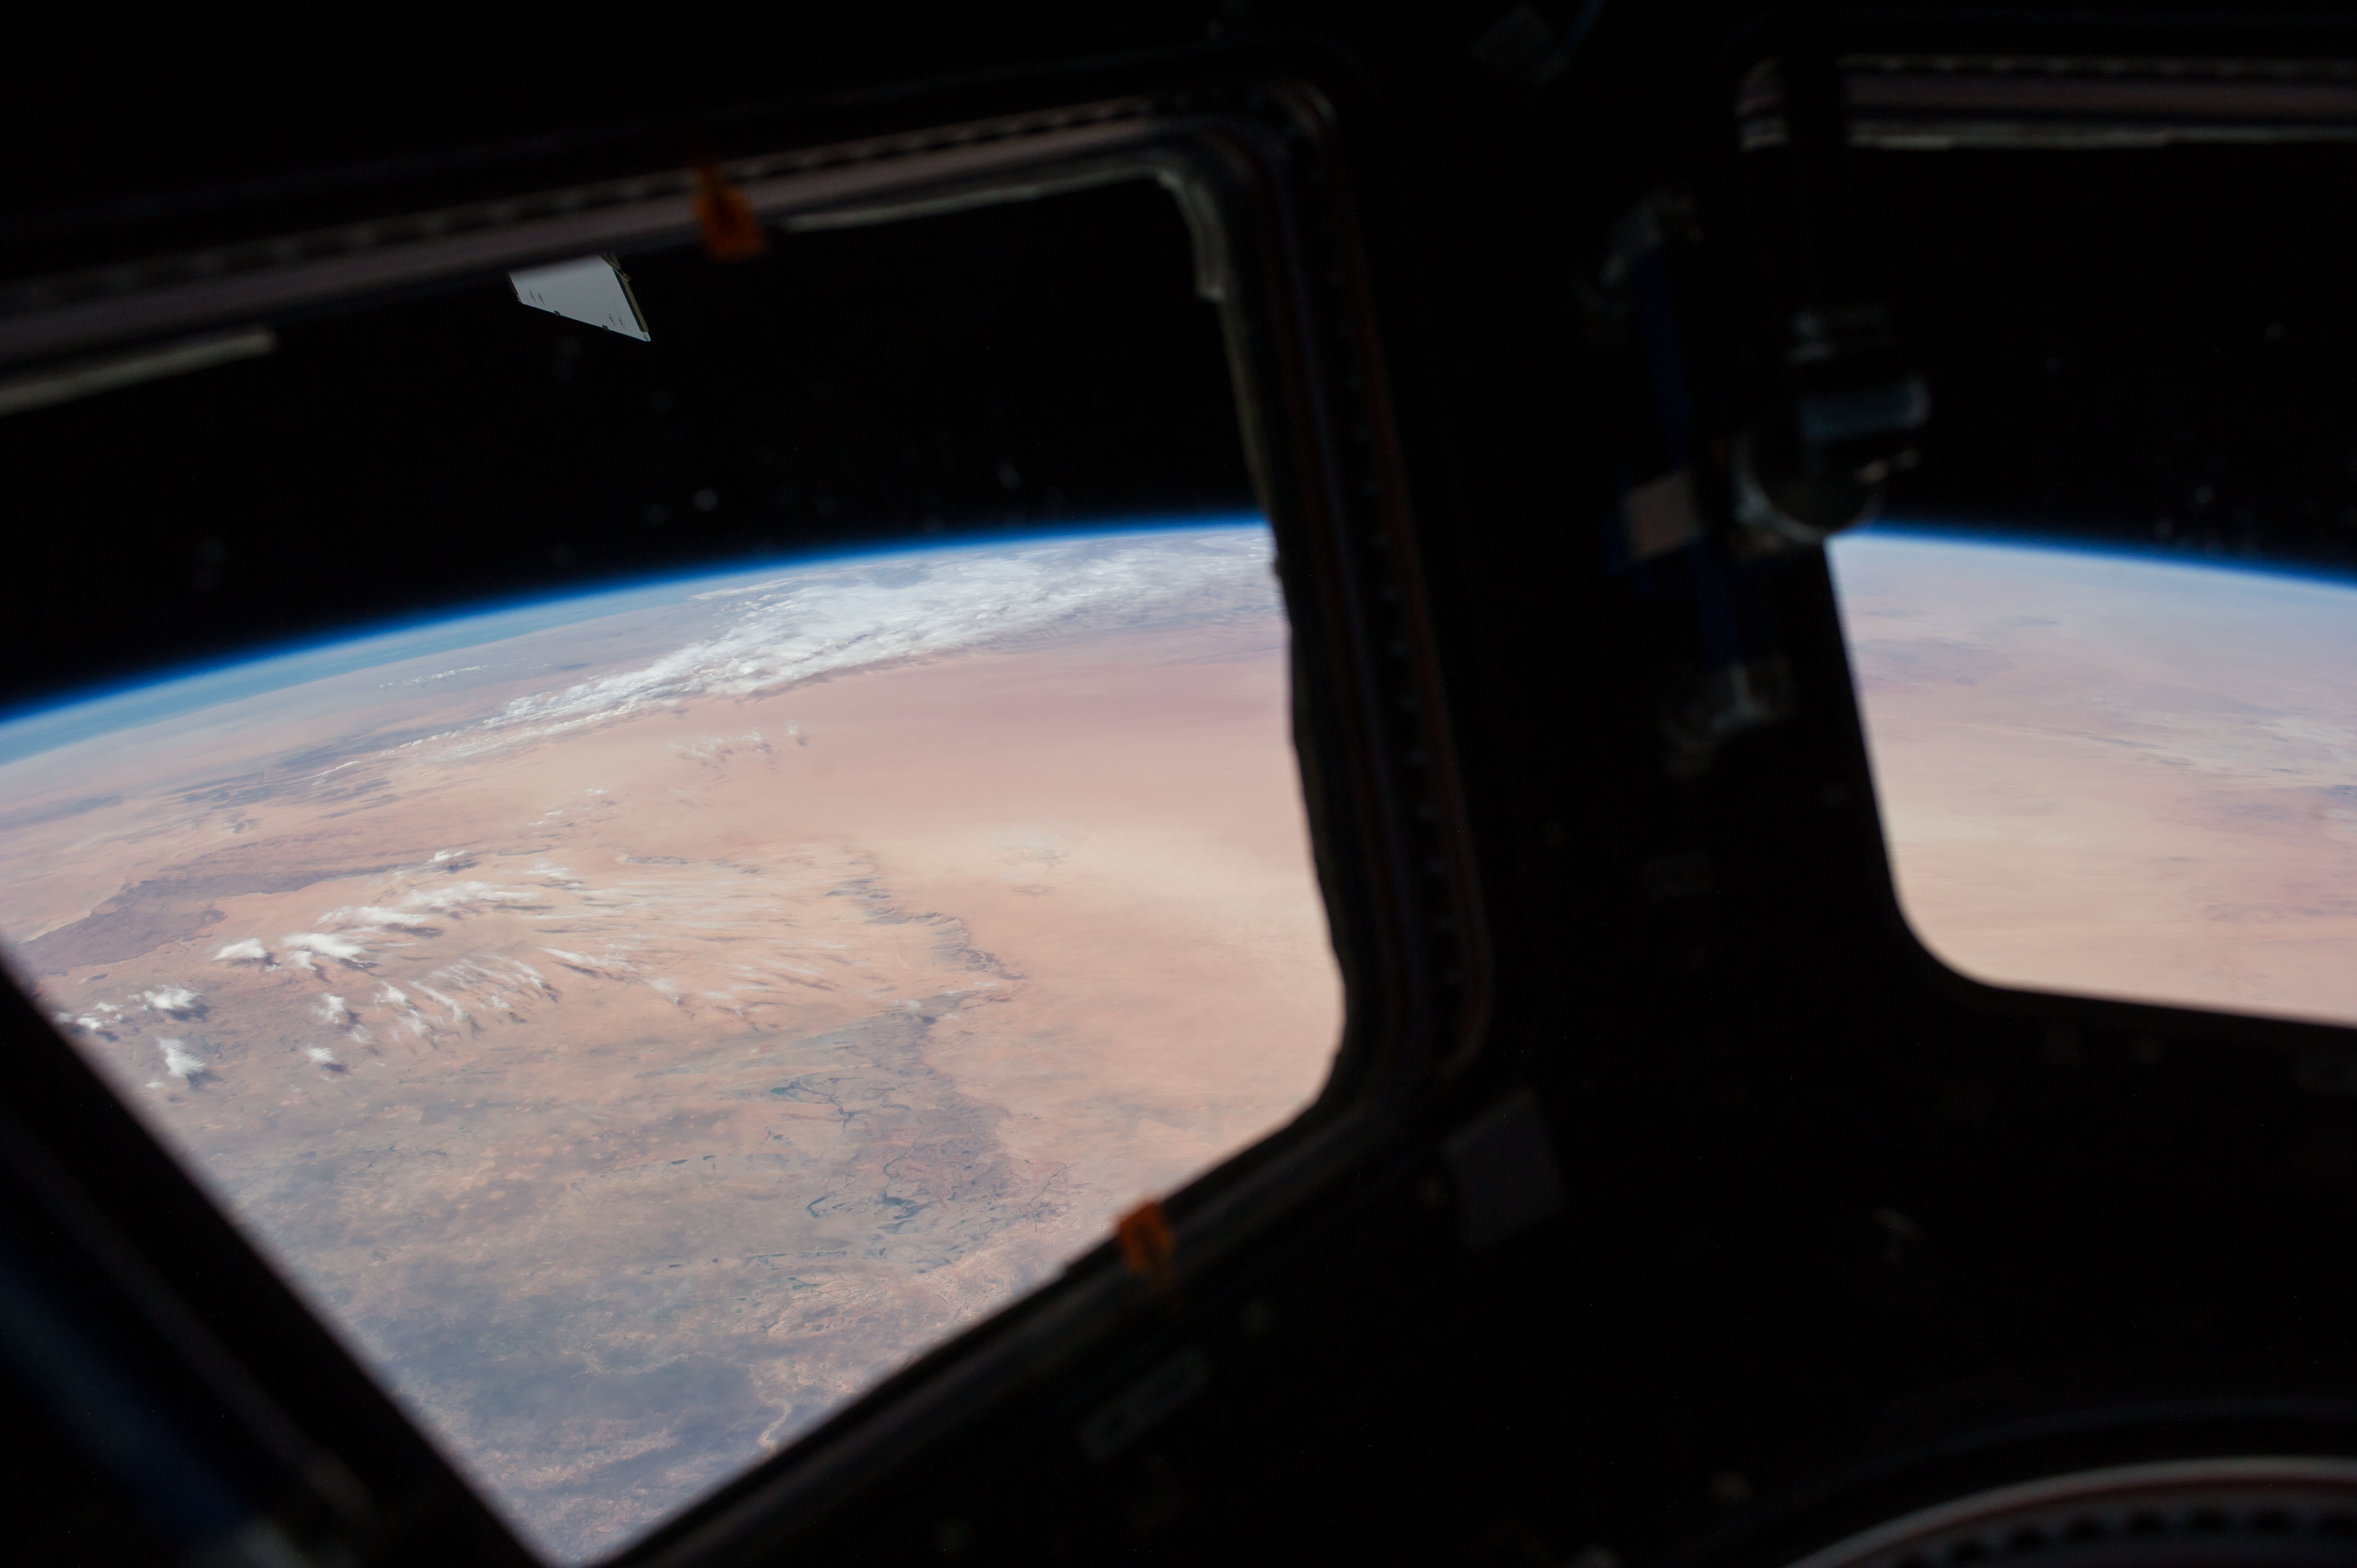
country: MAURITANIA
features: SAHARA DES., ISS, ATMOSPHERIC LIMB
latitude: 17.0
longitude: -6.5
